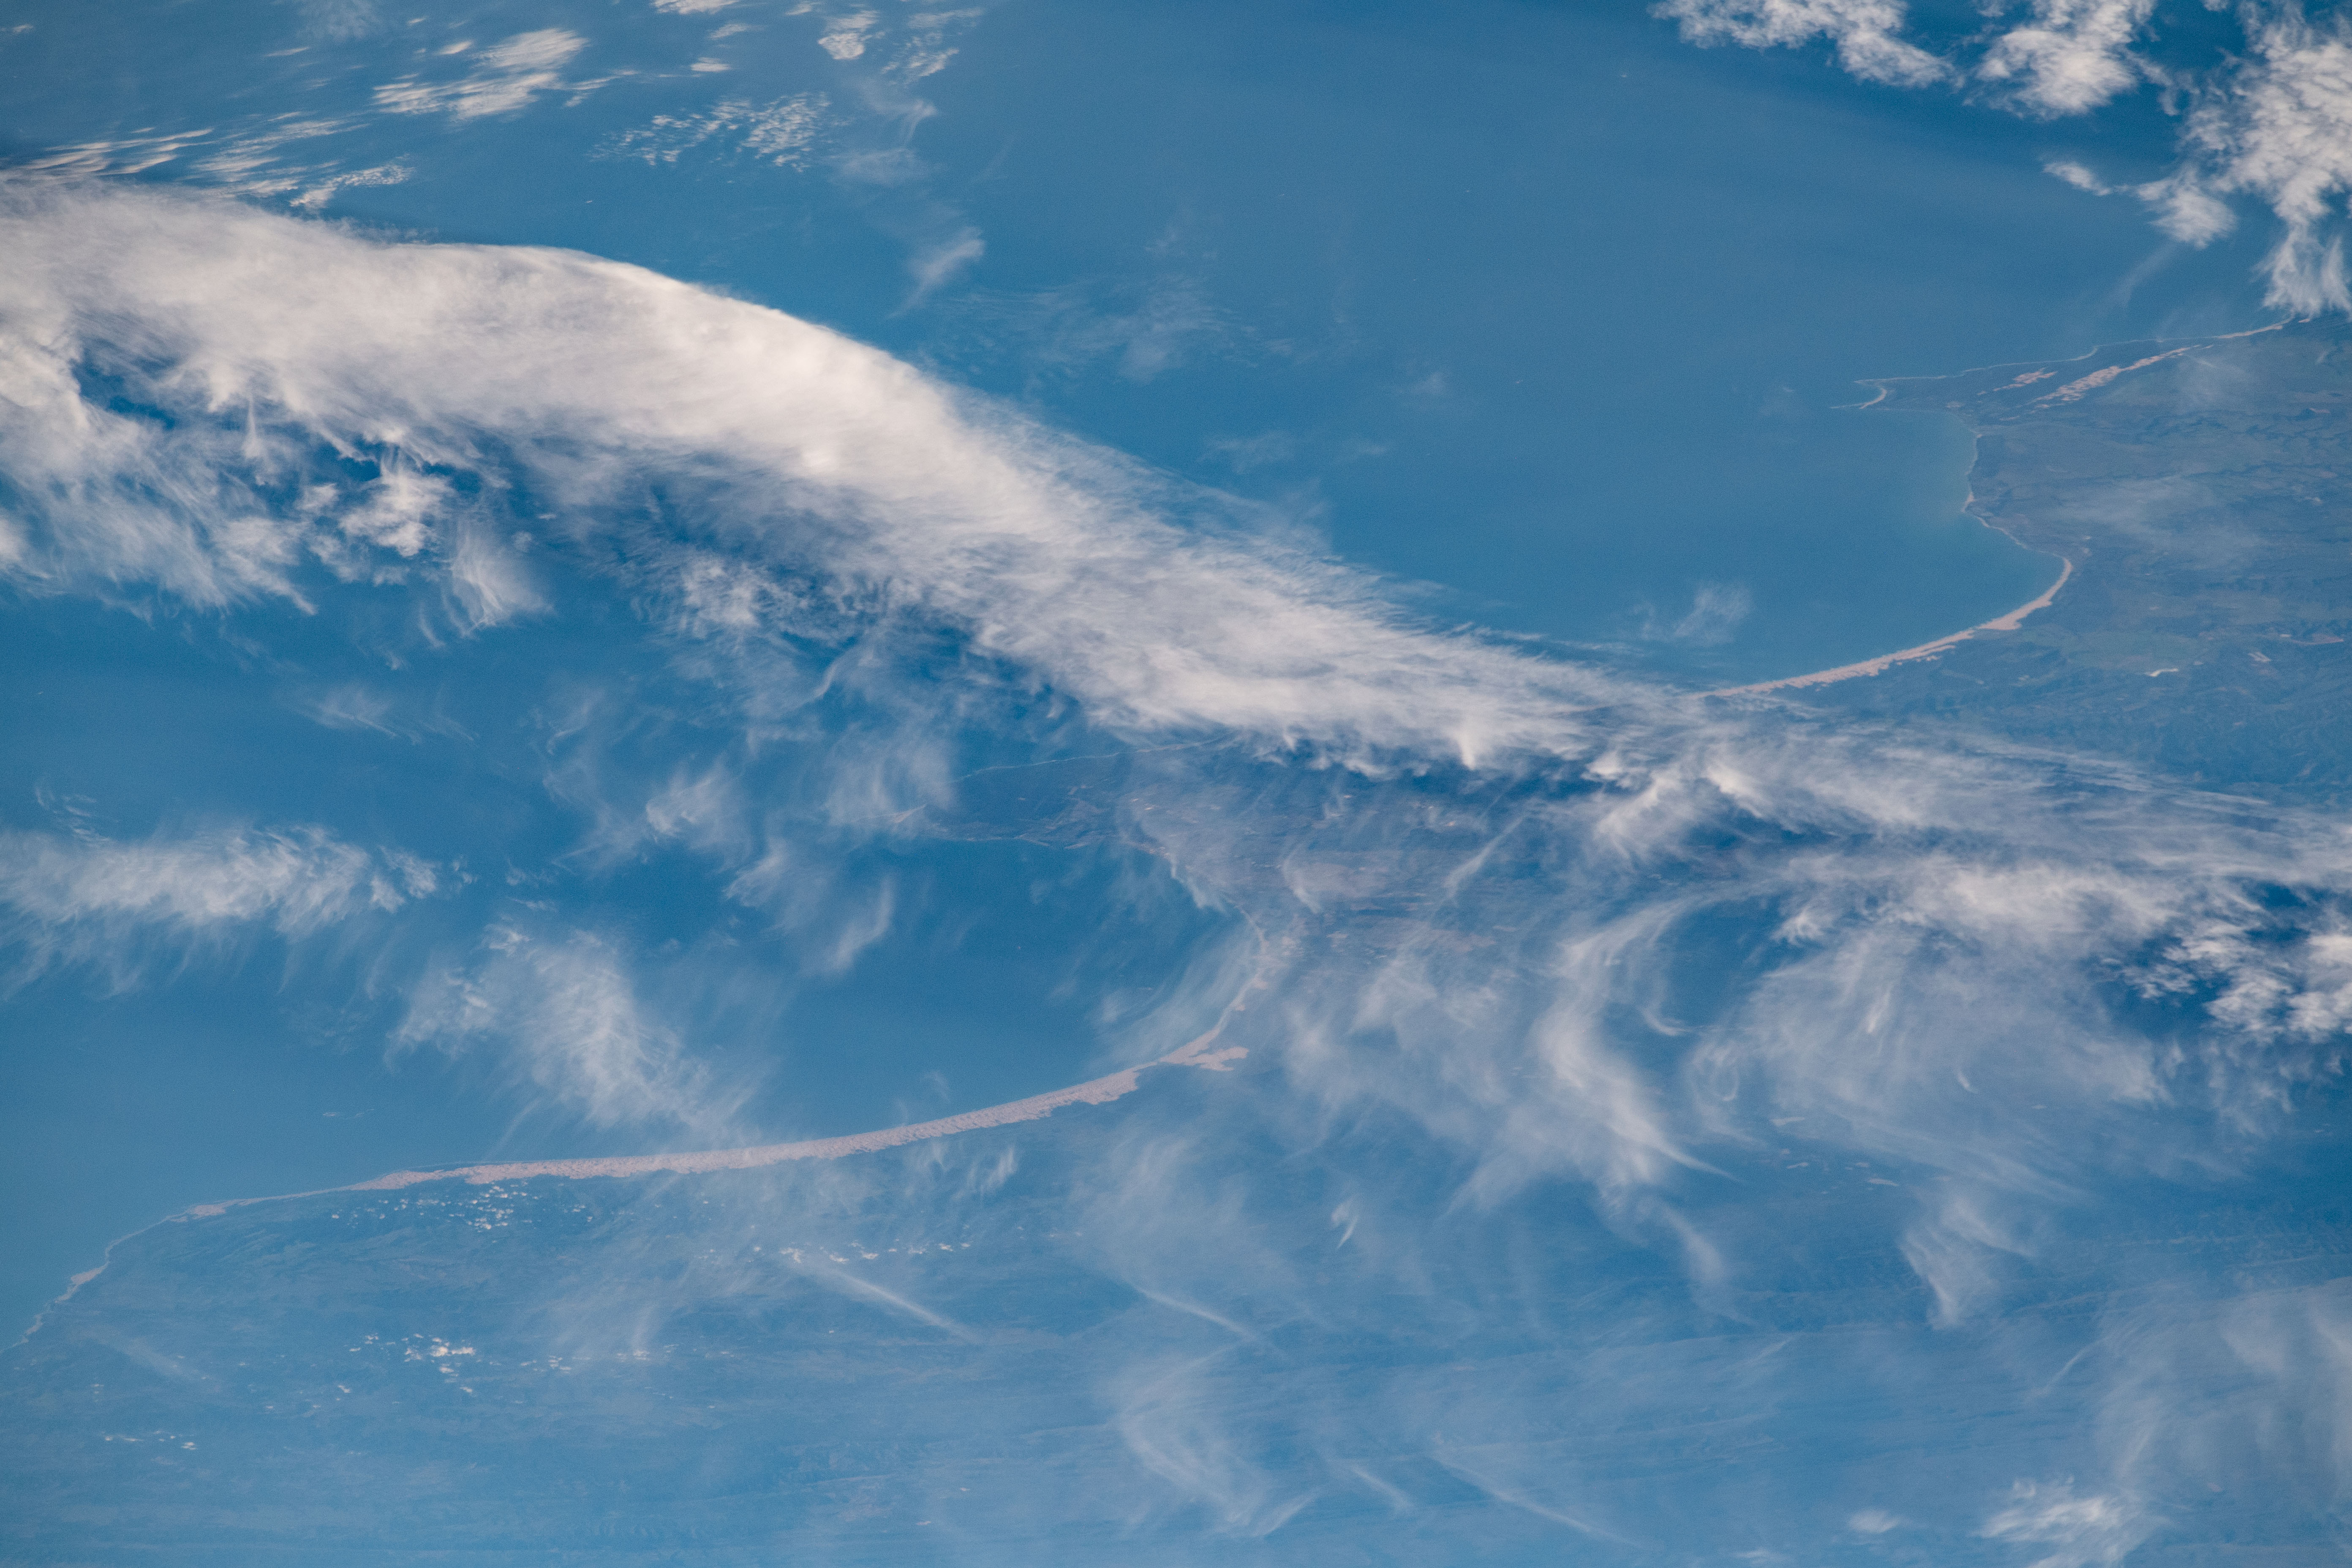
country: REPUBLIC SOUTH AFRICA
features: PORT ELIZABETH, ALGOABAAI
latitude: -34.0
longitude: 25.5
